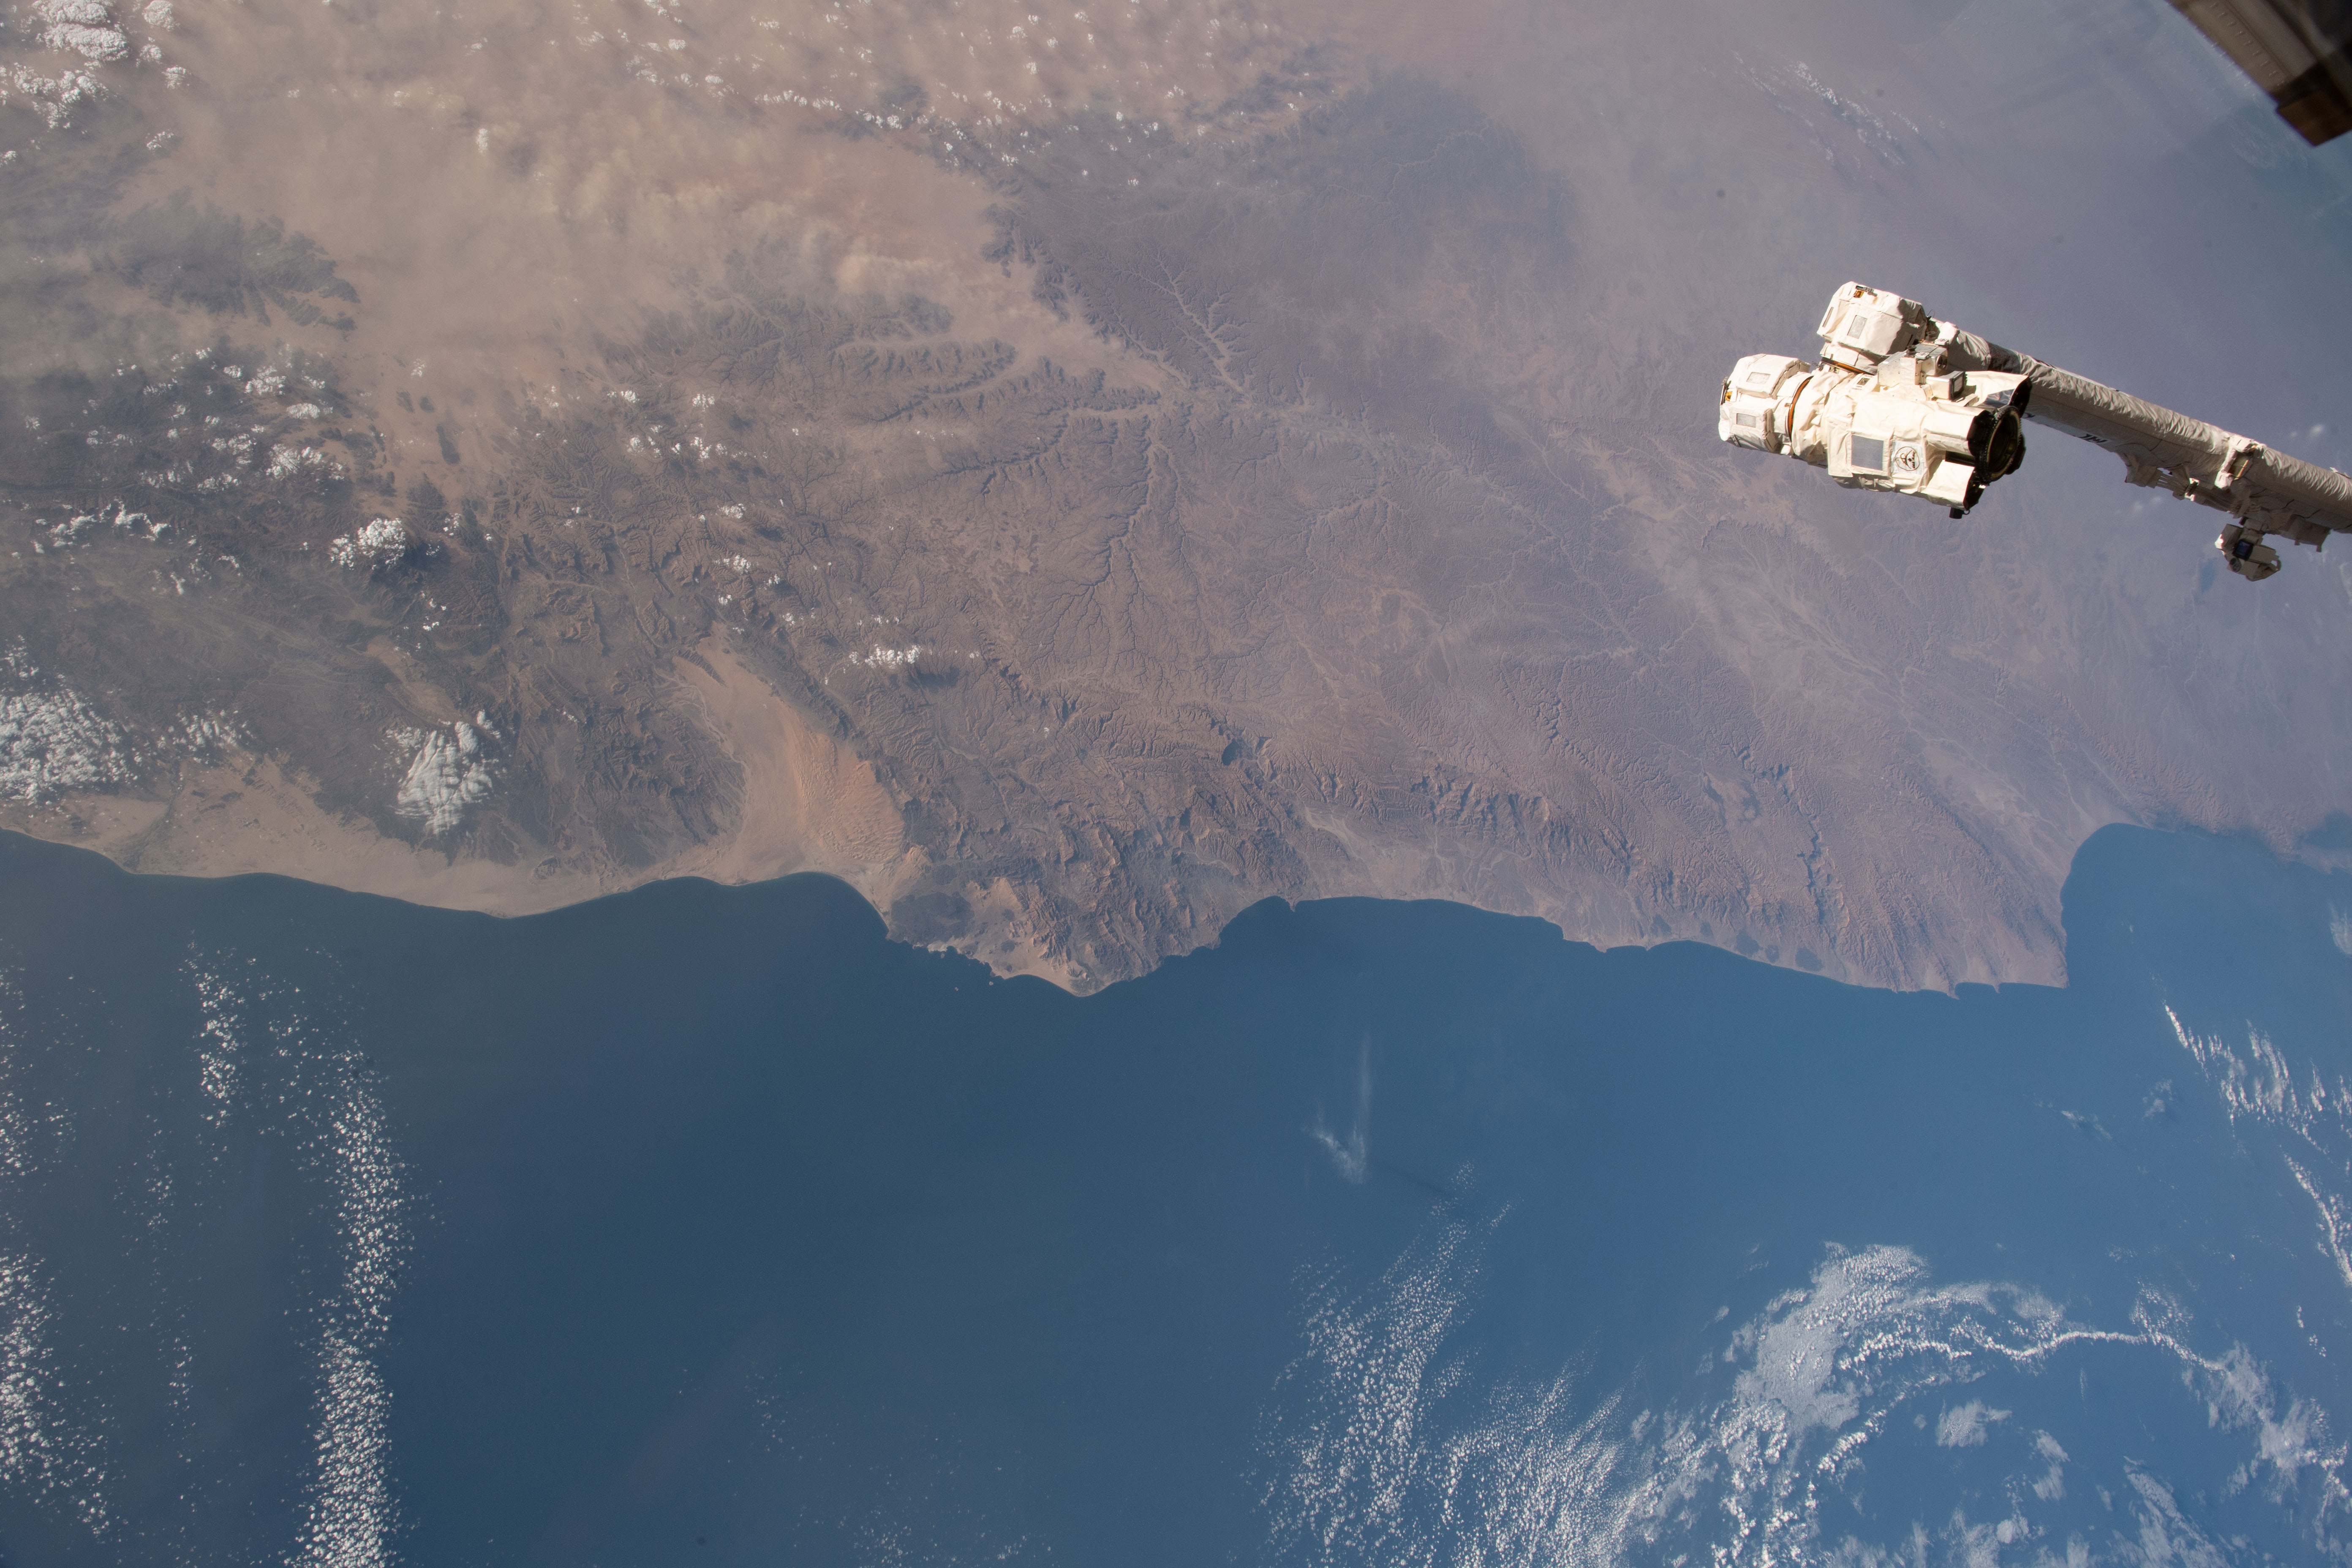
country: YEMEN
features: HADRAMAUT, AL MUKALLA, SHABWAH, AL MAHRAH
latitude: 14.6
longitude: 48.6
